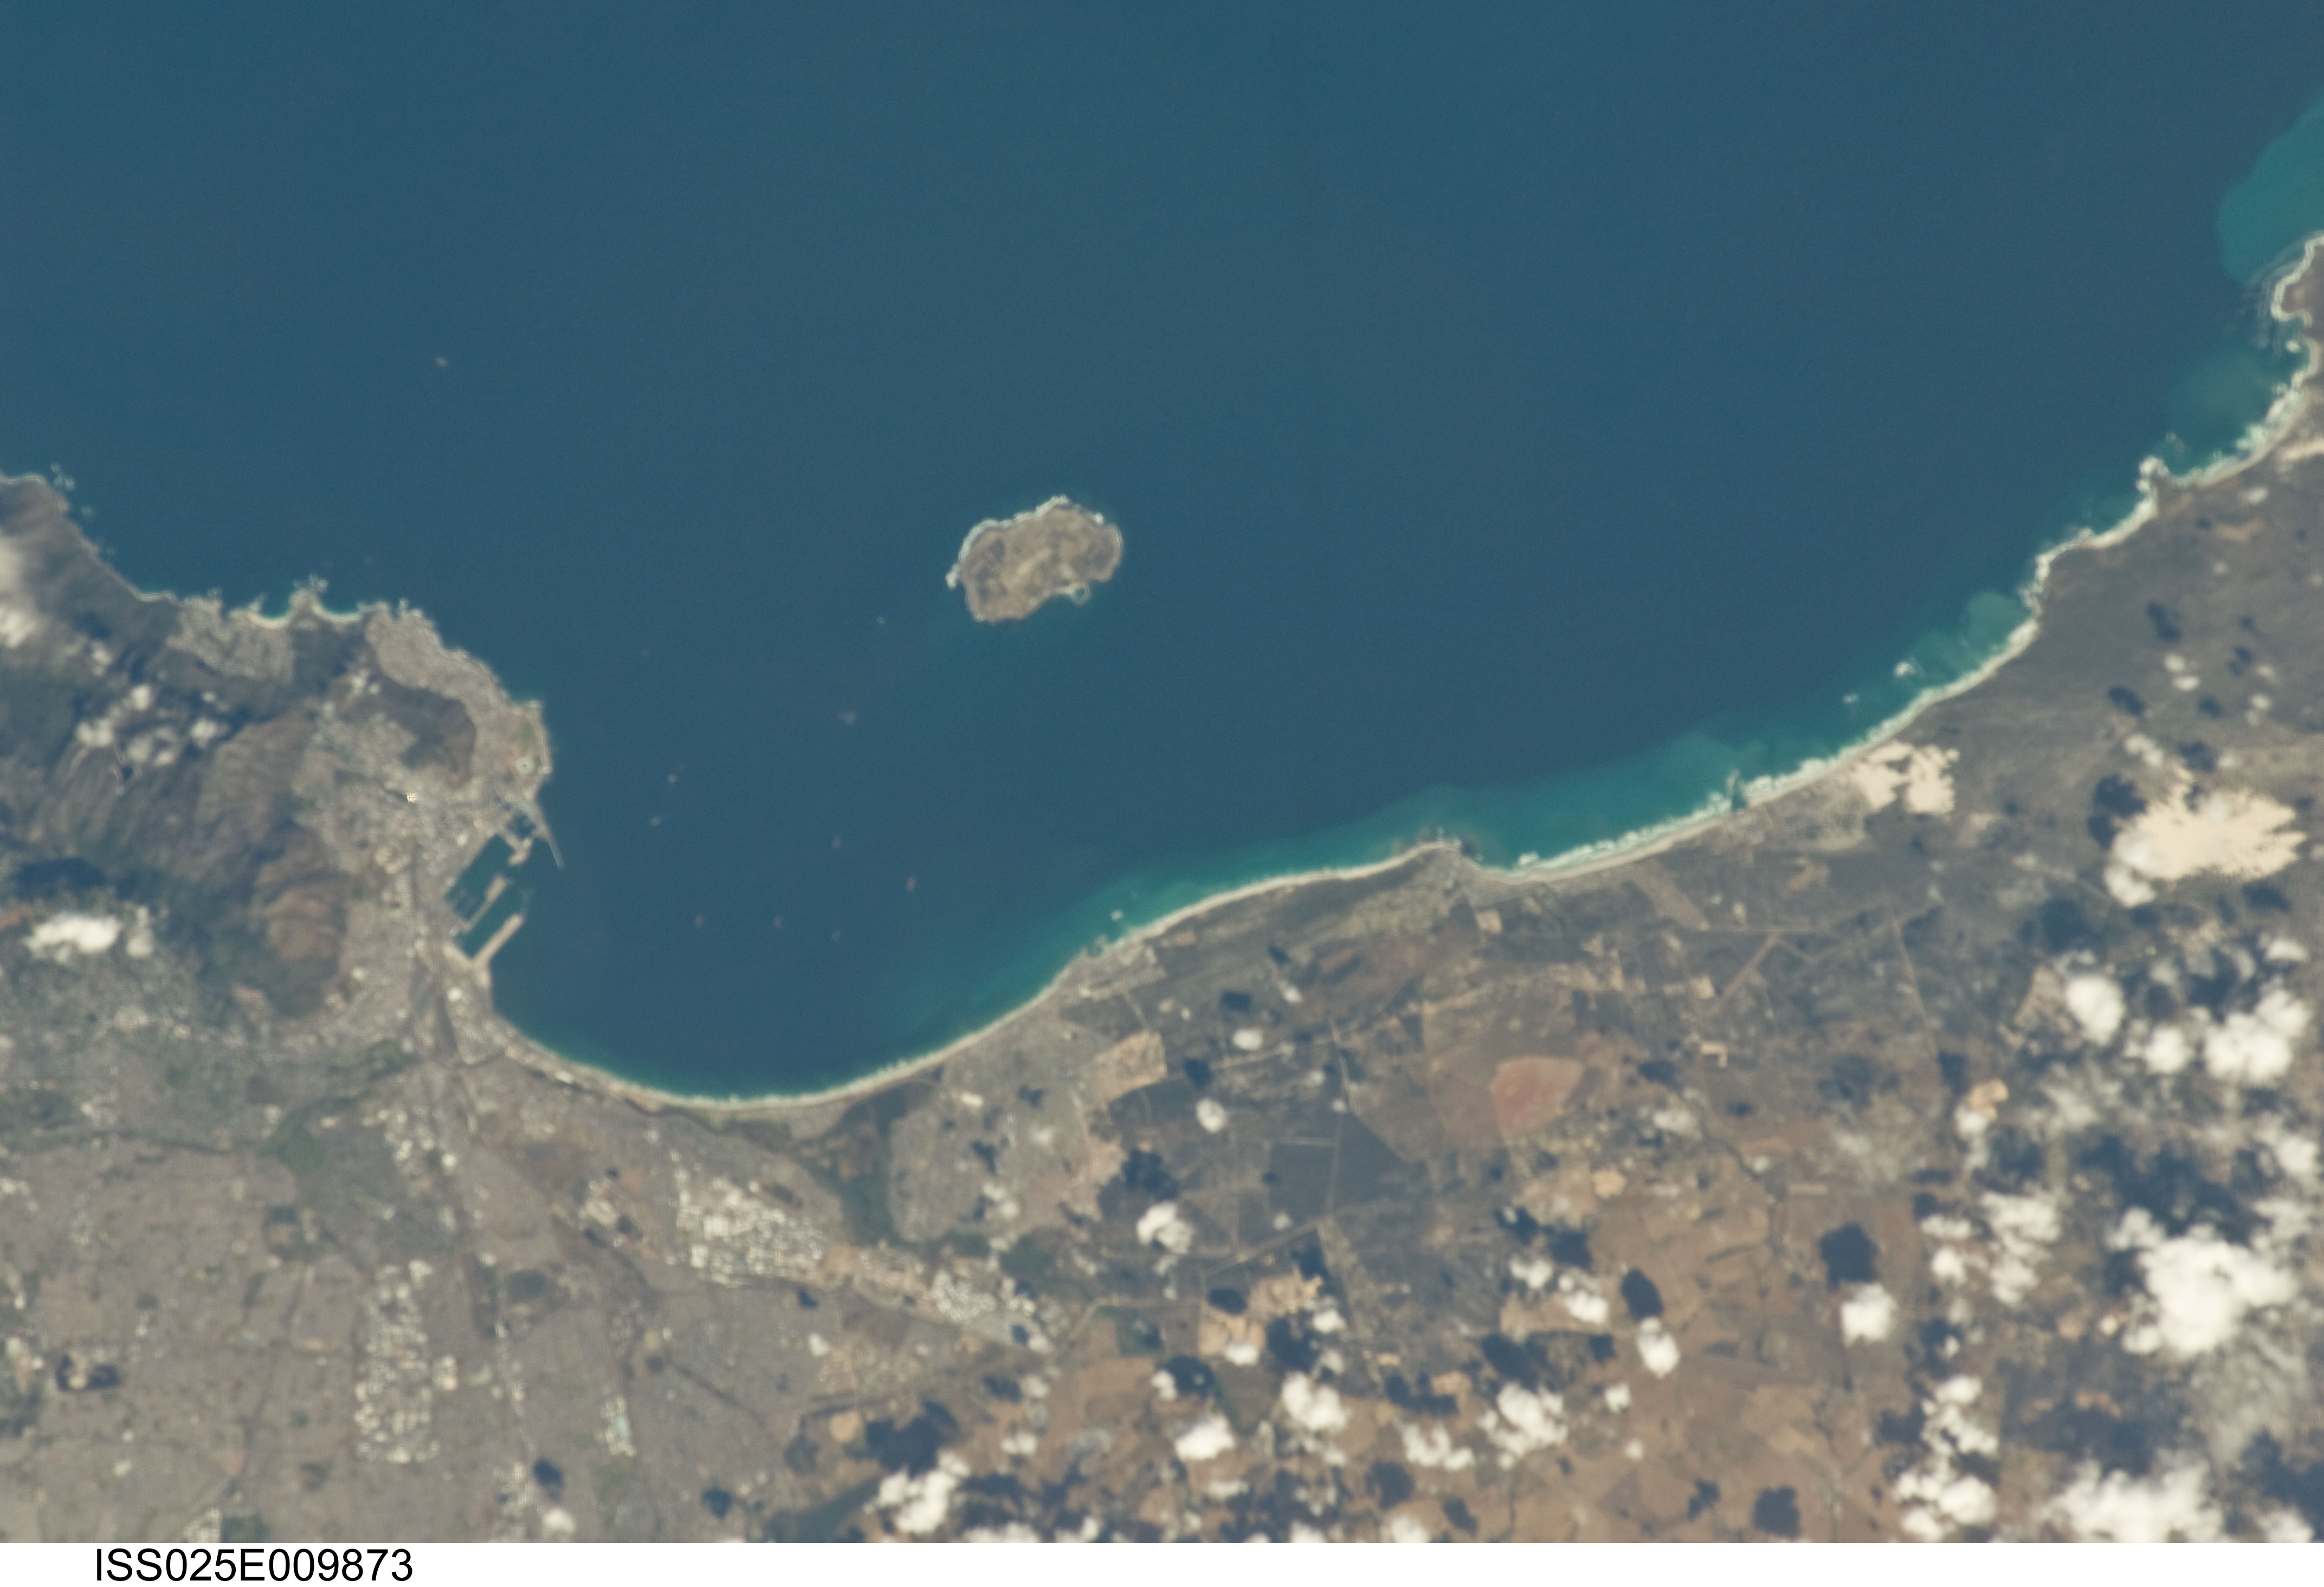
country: REPUBLIC SOUTH AFRICA
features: ATLANTIC O. COAST, CAPE TOWN, TABLE MT., ROBBEN I., SOFT
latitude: -33.8
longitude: 18.4
